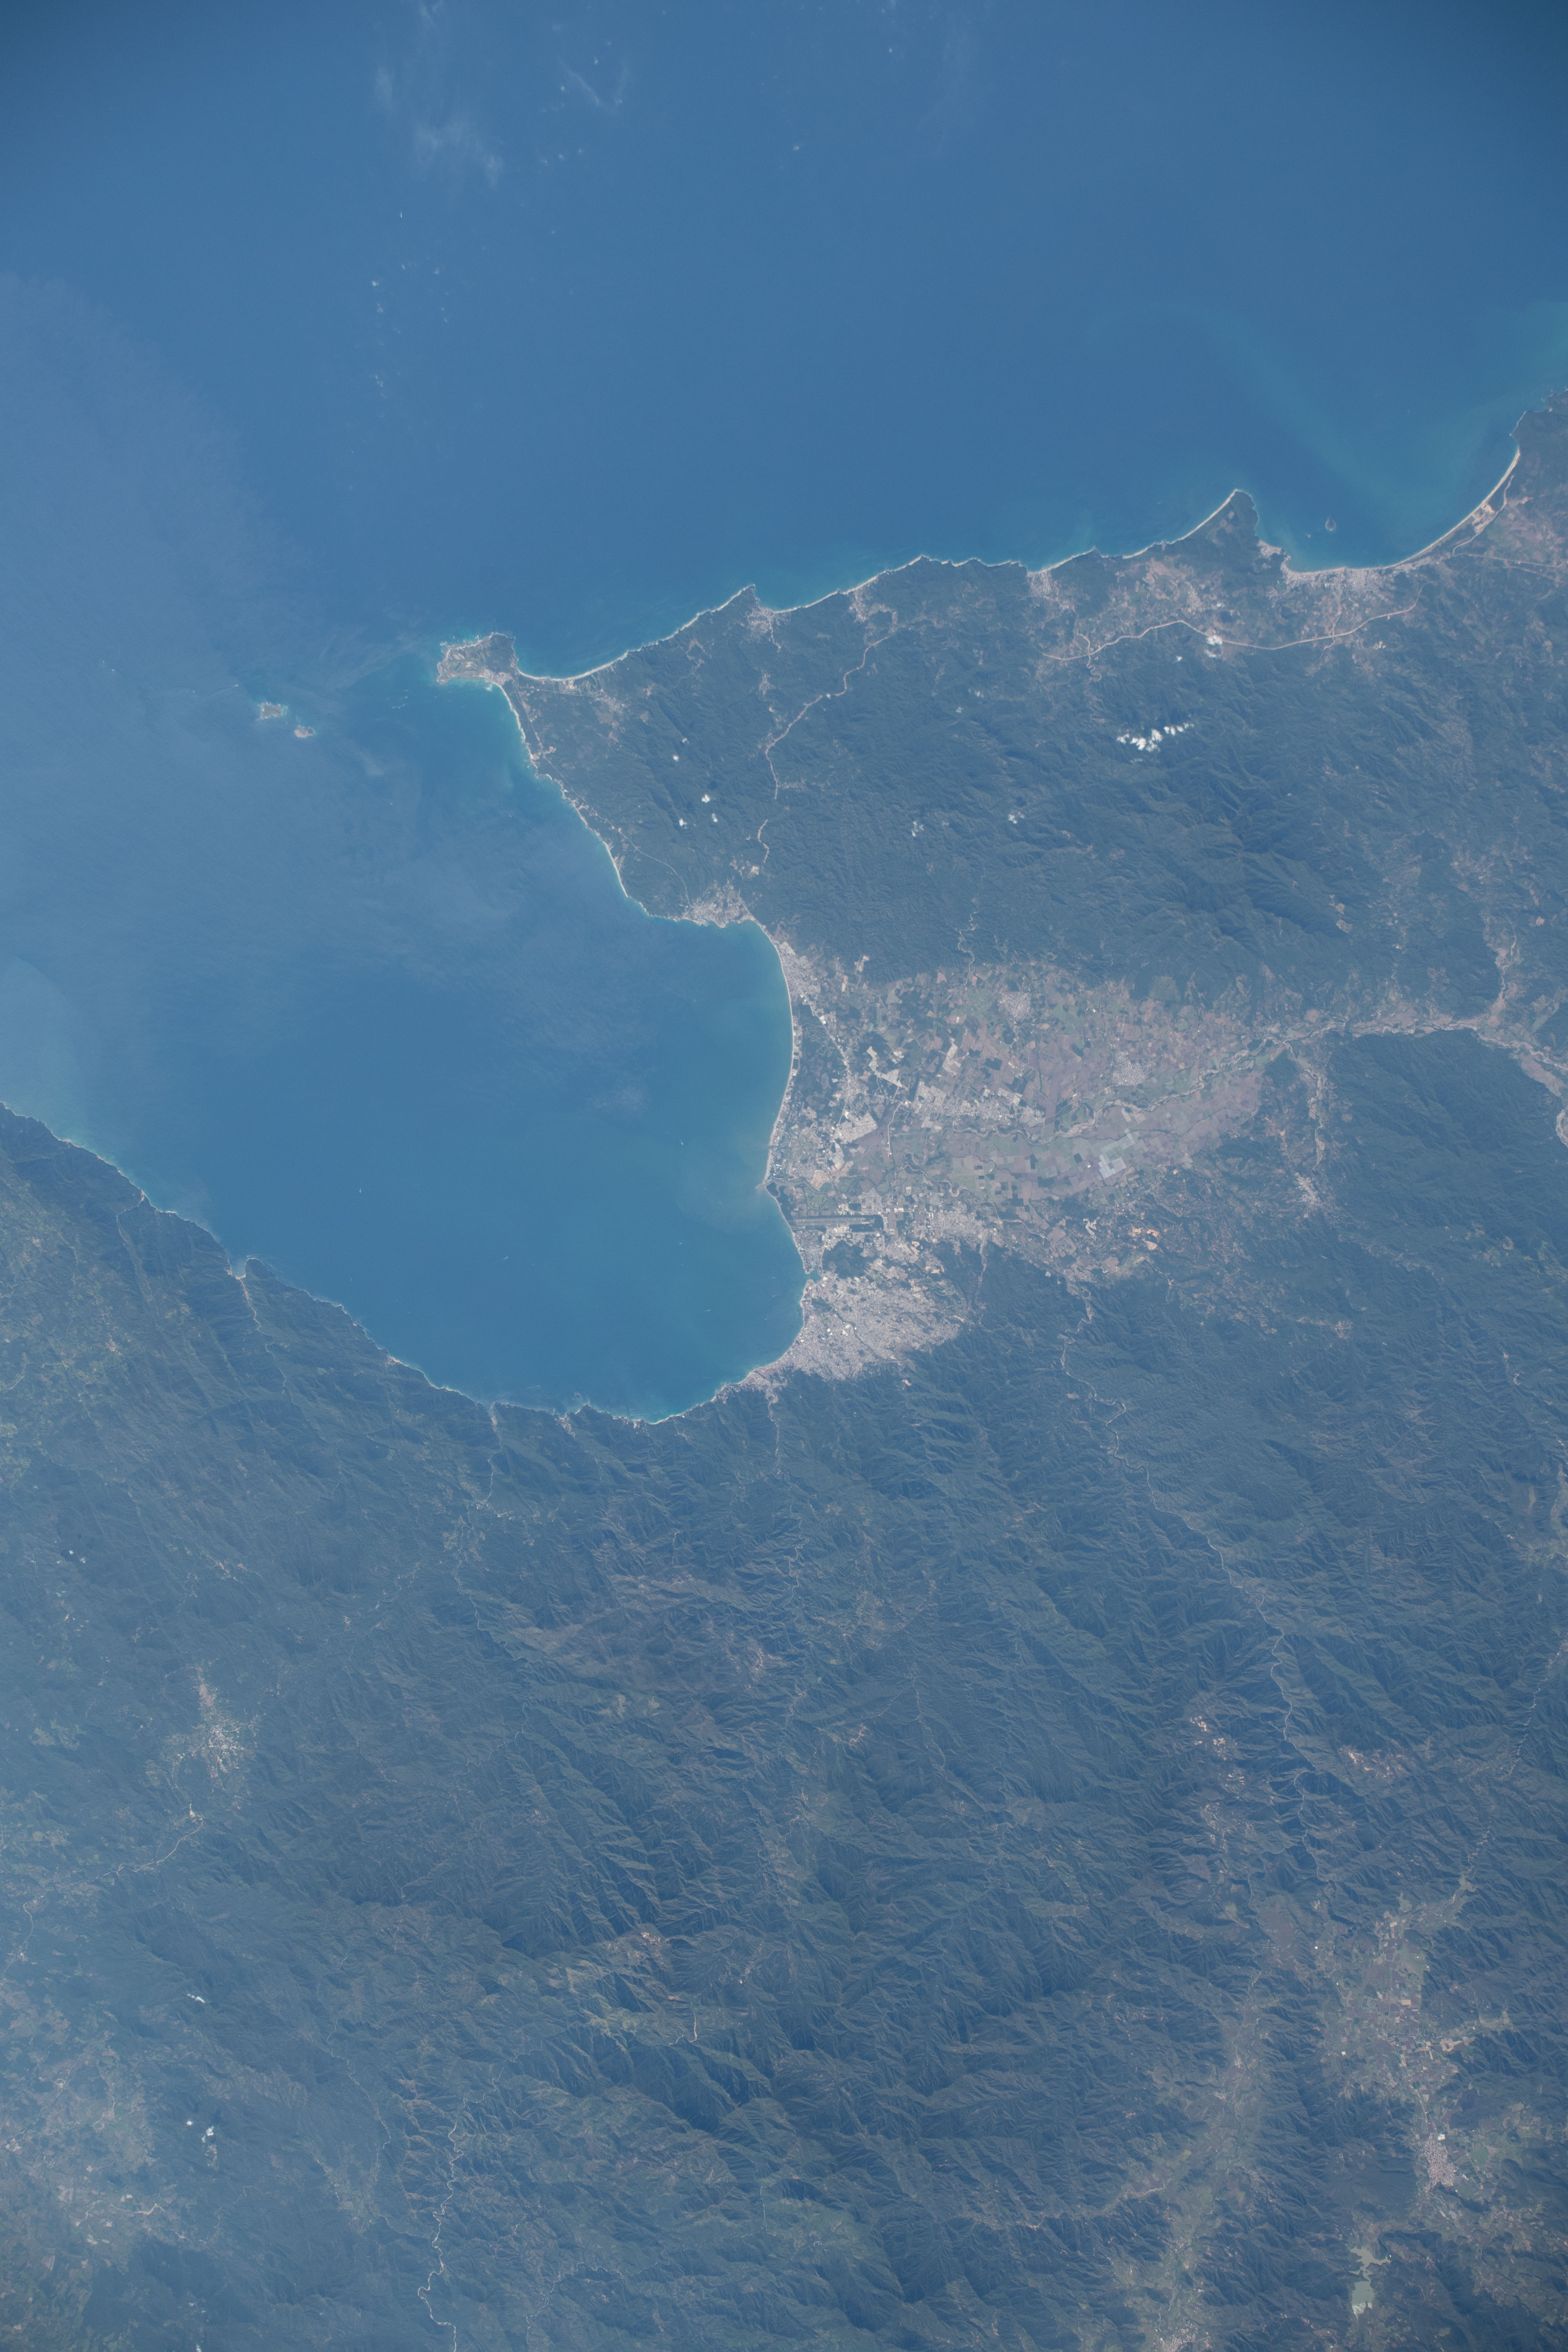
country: MEXICO
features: BANDERAS BAY, COAST, PUERTO VALLARTA
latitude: 20.7
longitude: -105.3
